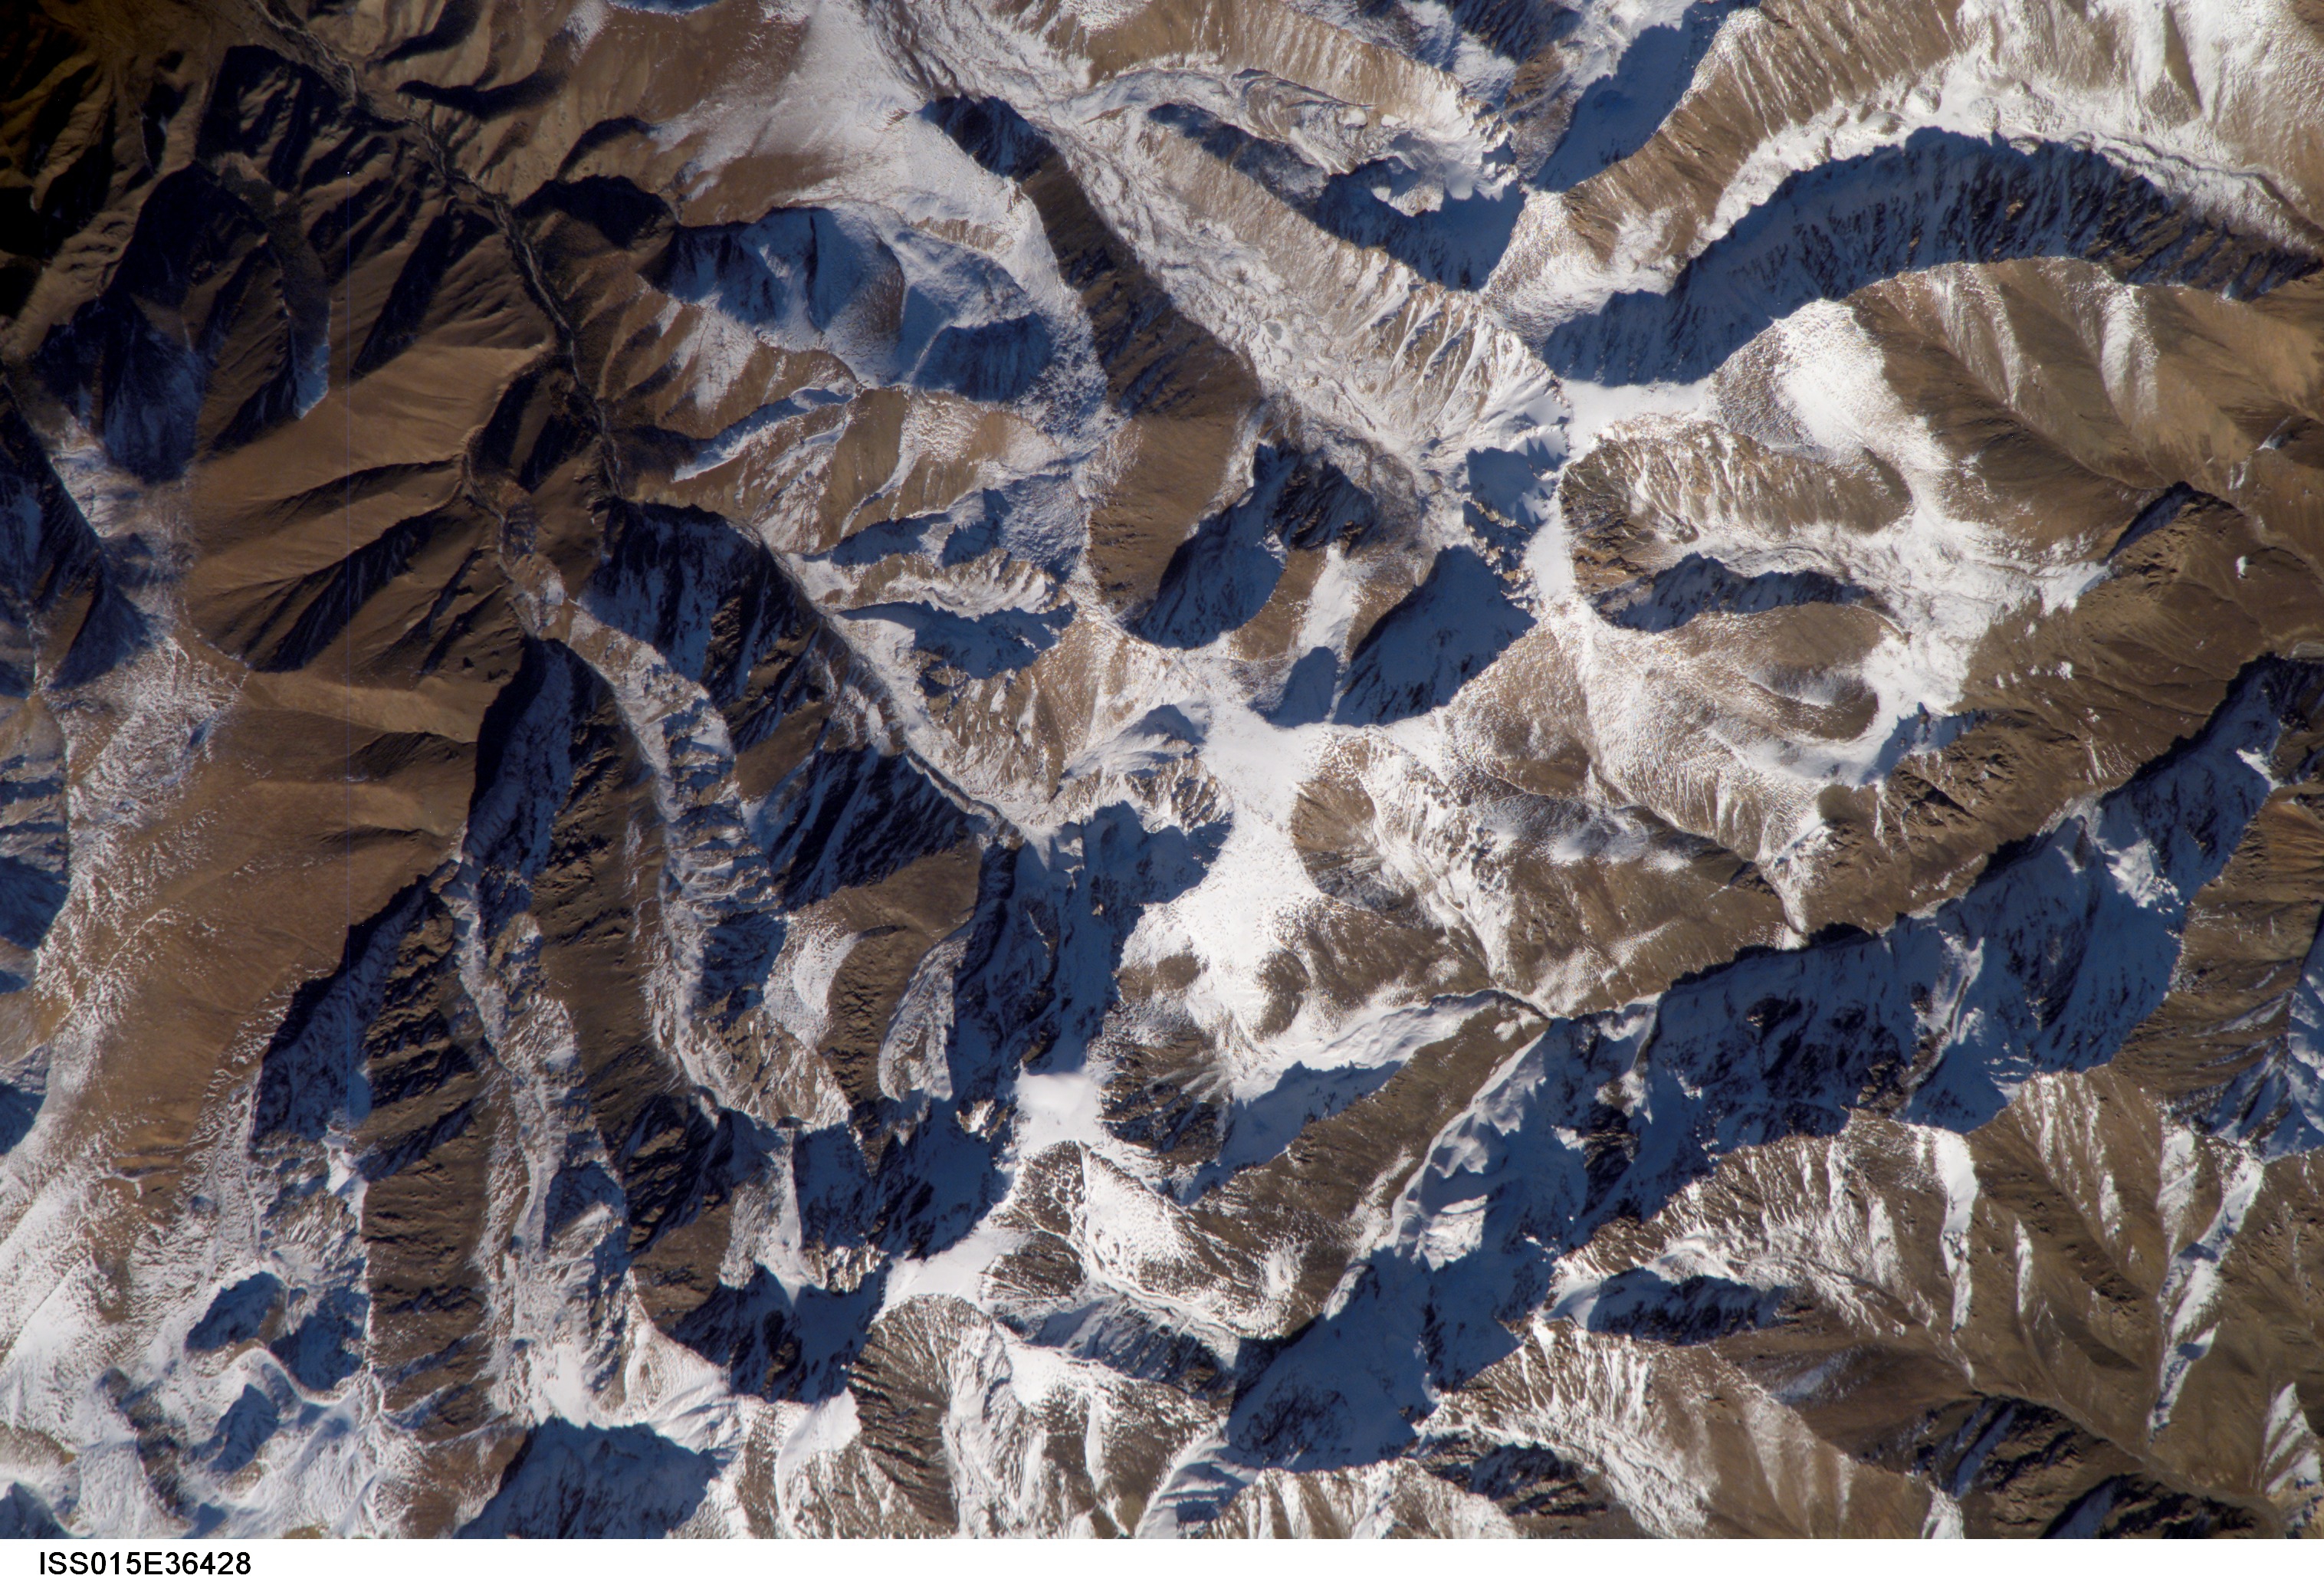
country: CHINA
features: PA-ERH-KU SHAN, SE OF BARKOL
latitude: 43.5
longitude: 93.1
